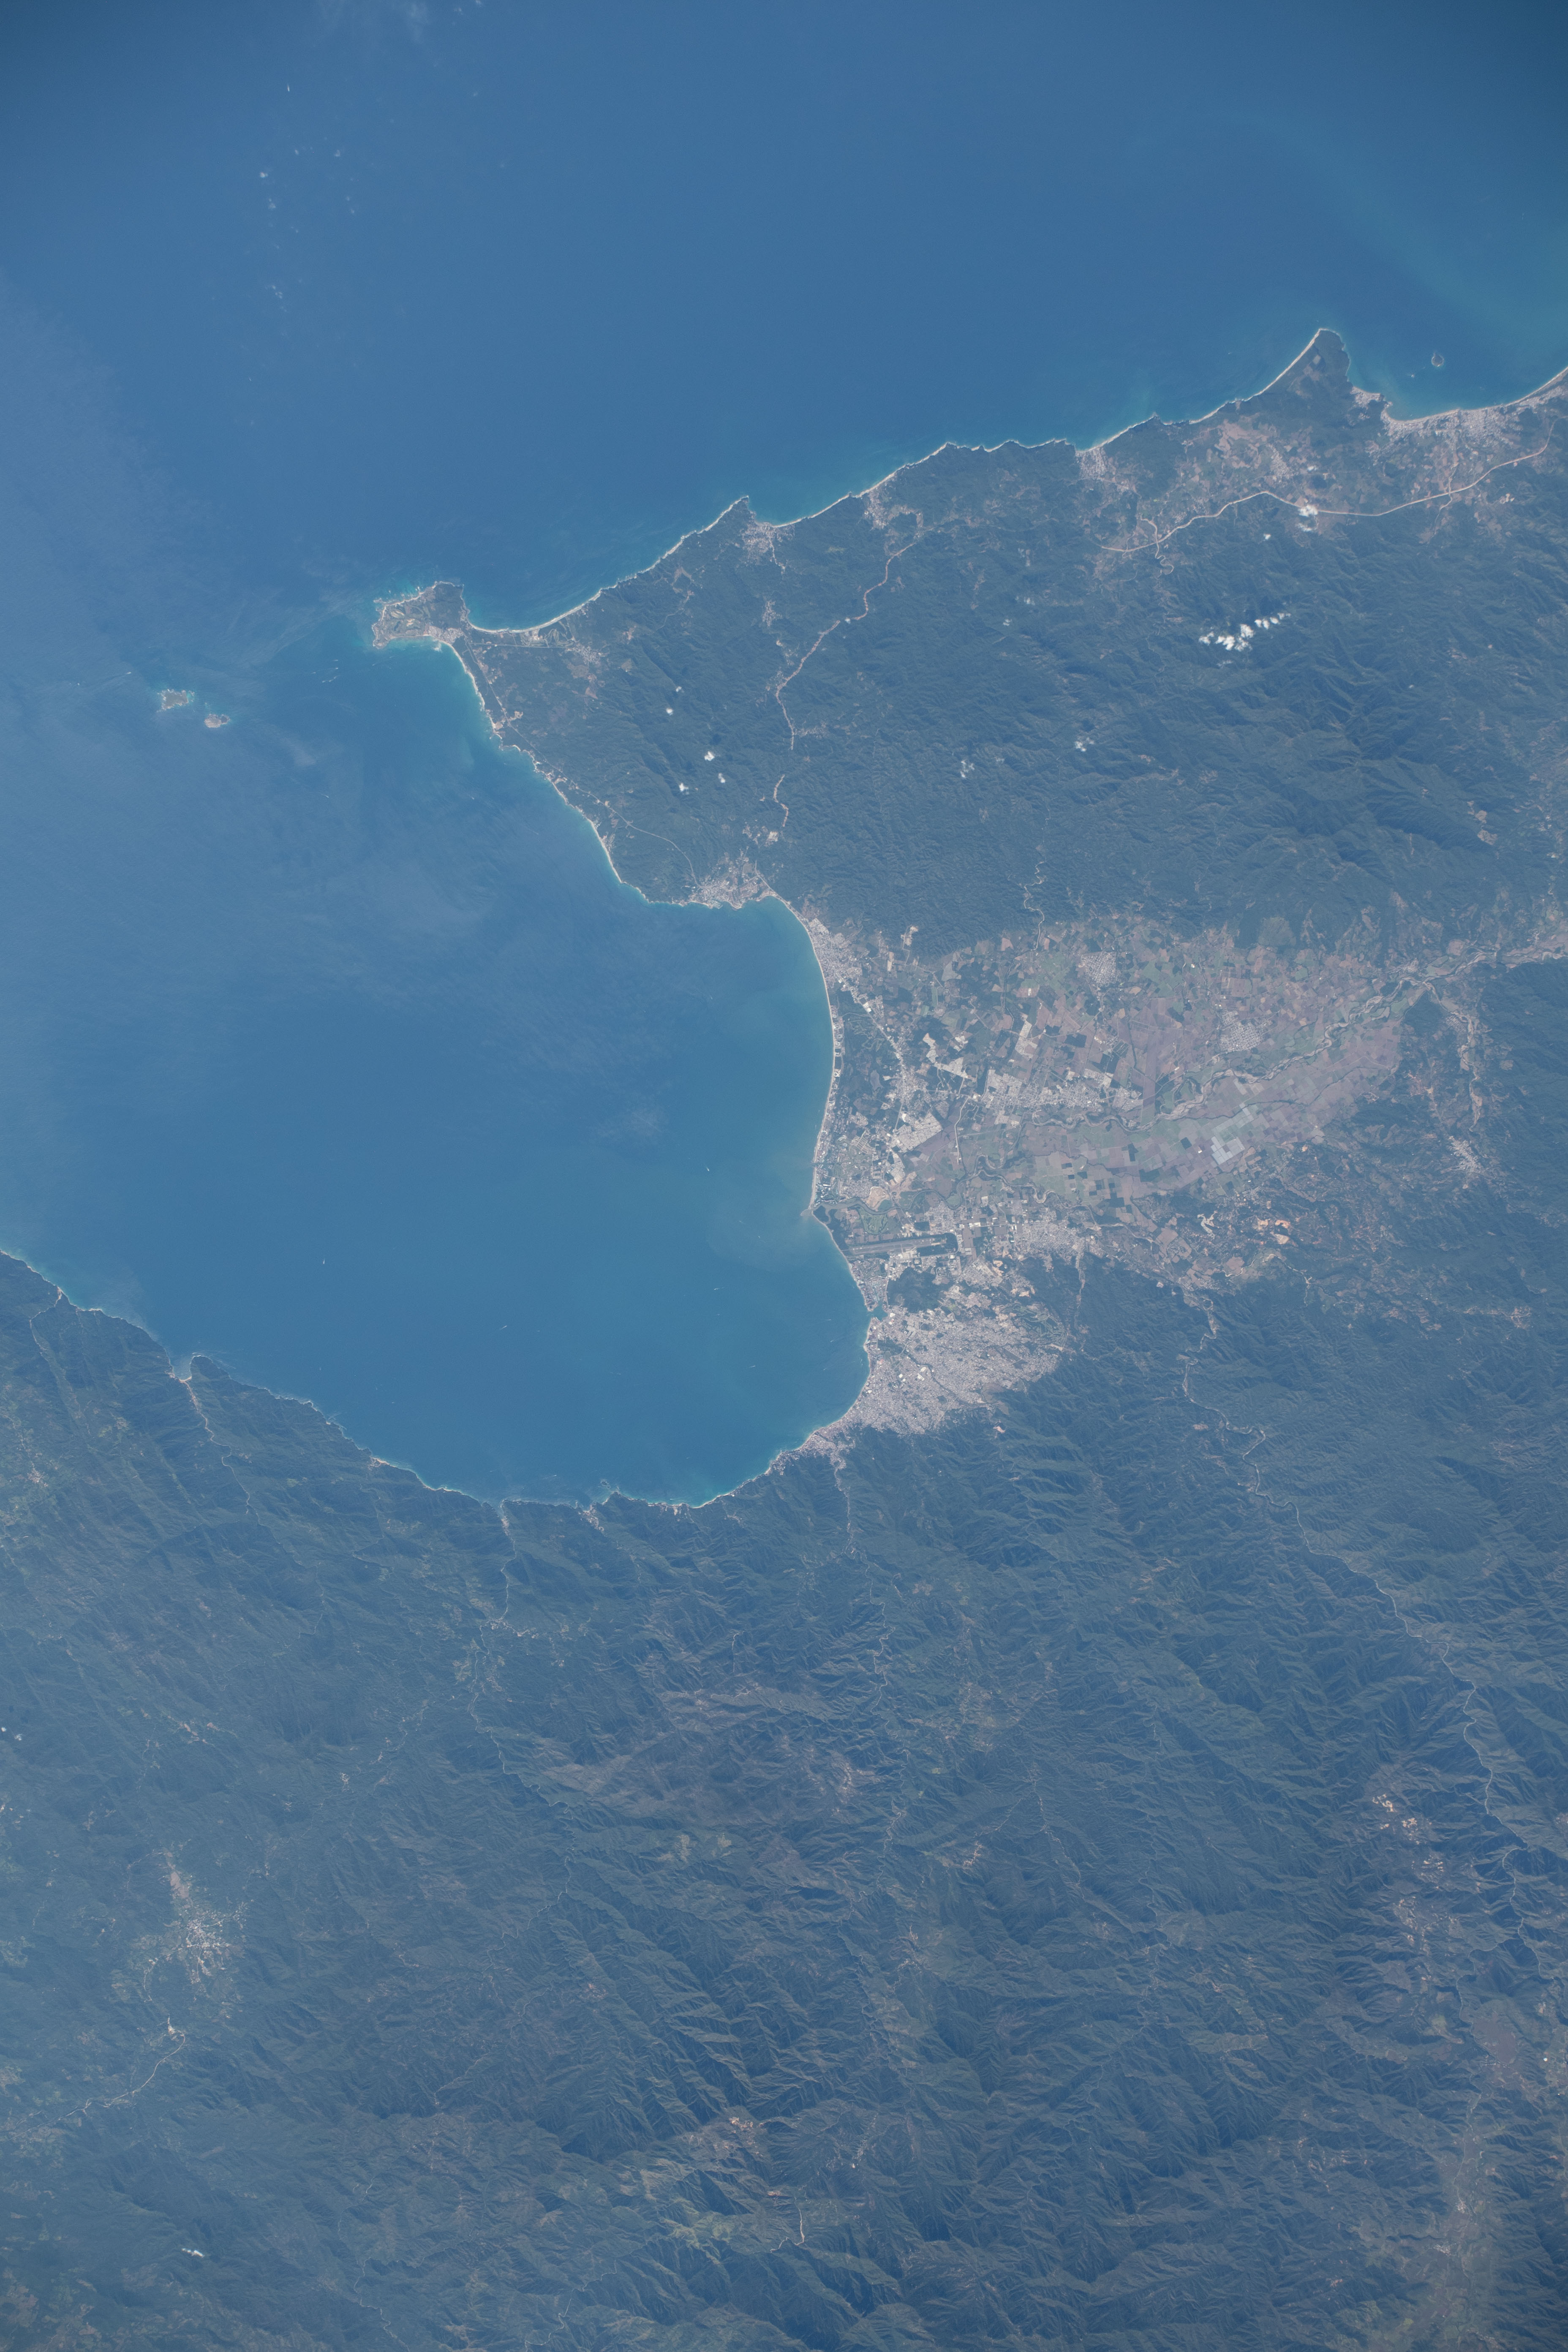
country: MEXICO
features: BANDERAS BAY, COAST, PUERTO VALLARTA
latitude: 20.7
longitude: -105.3
